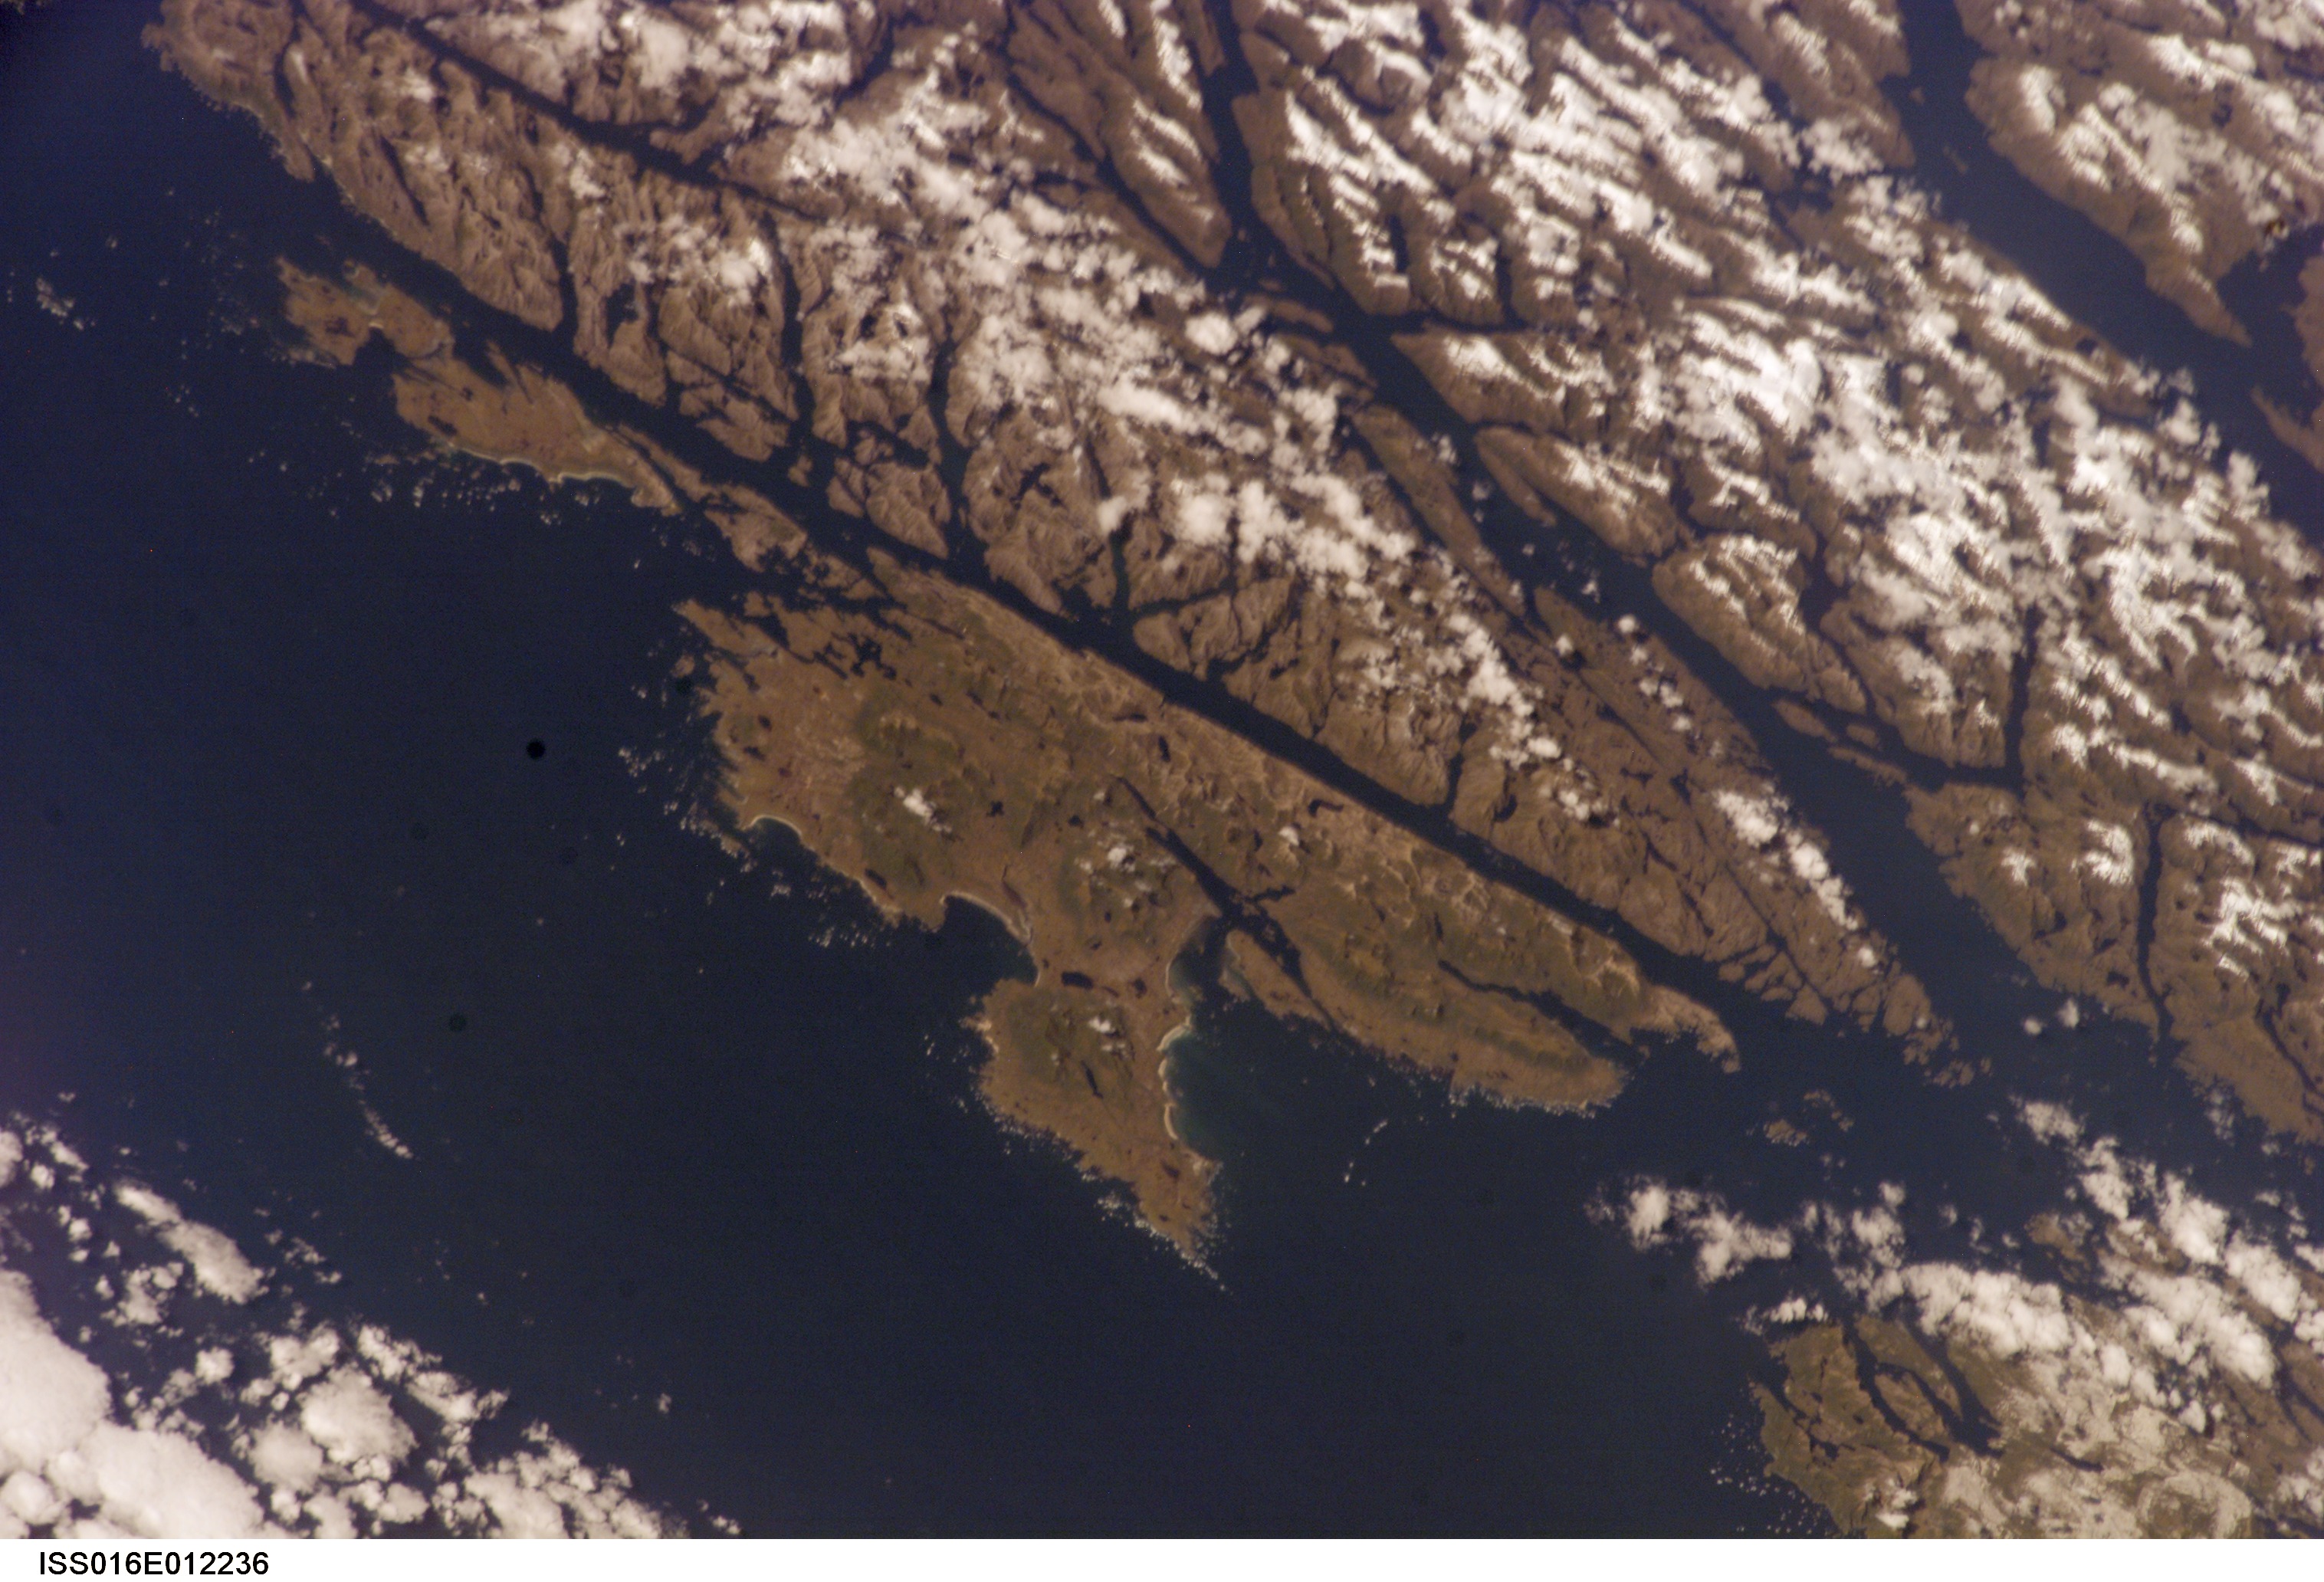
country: CHILE
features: MORNINGTON I., PACIFIC OCEAN
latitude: -49.5
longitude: -75.5
